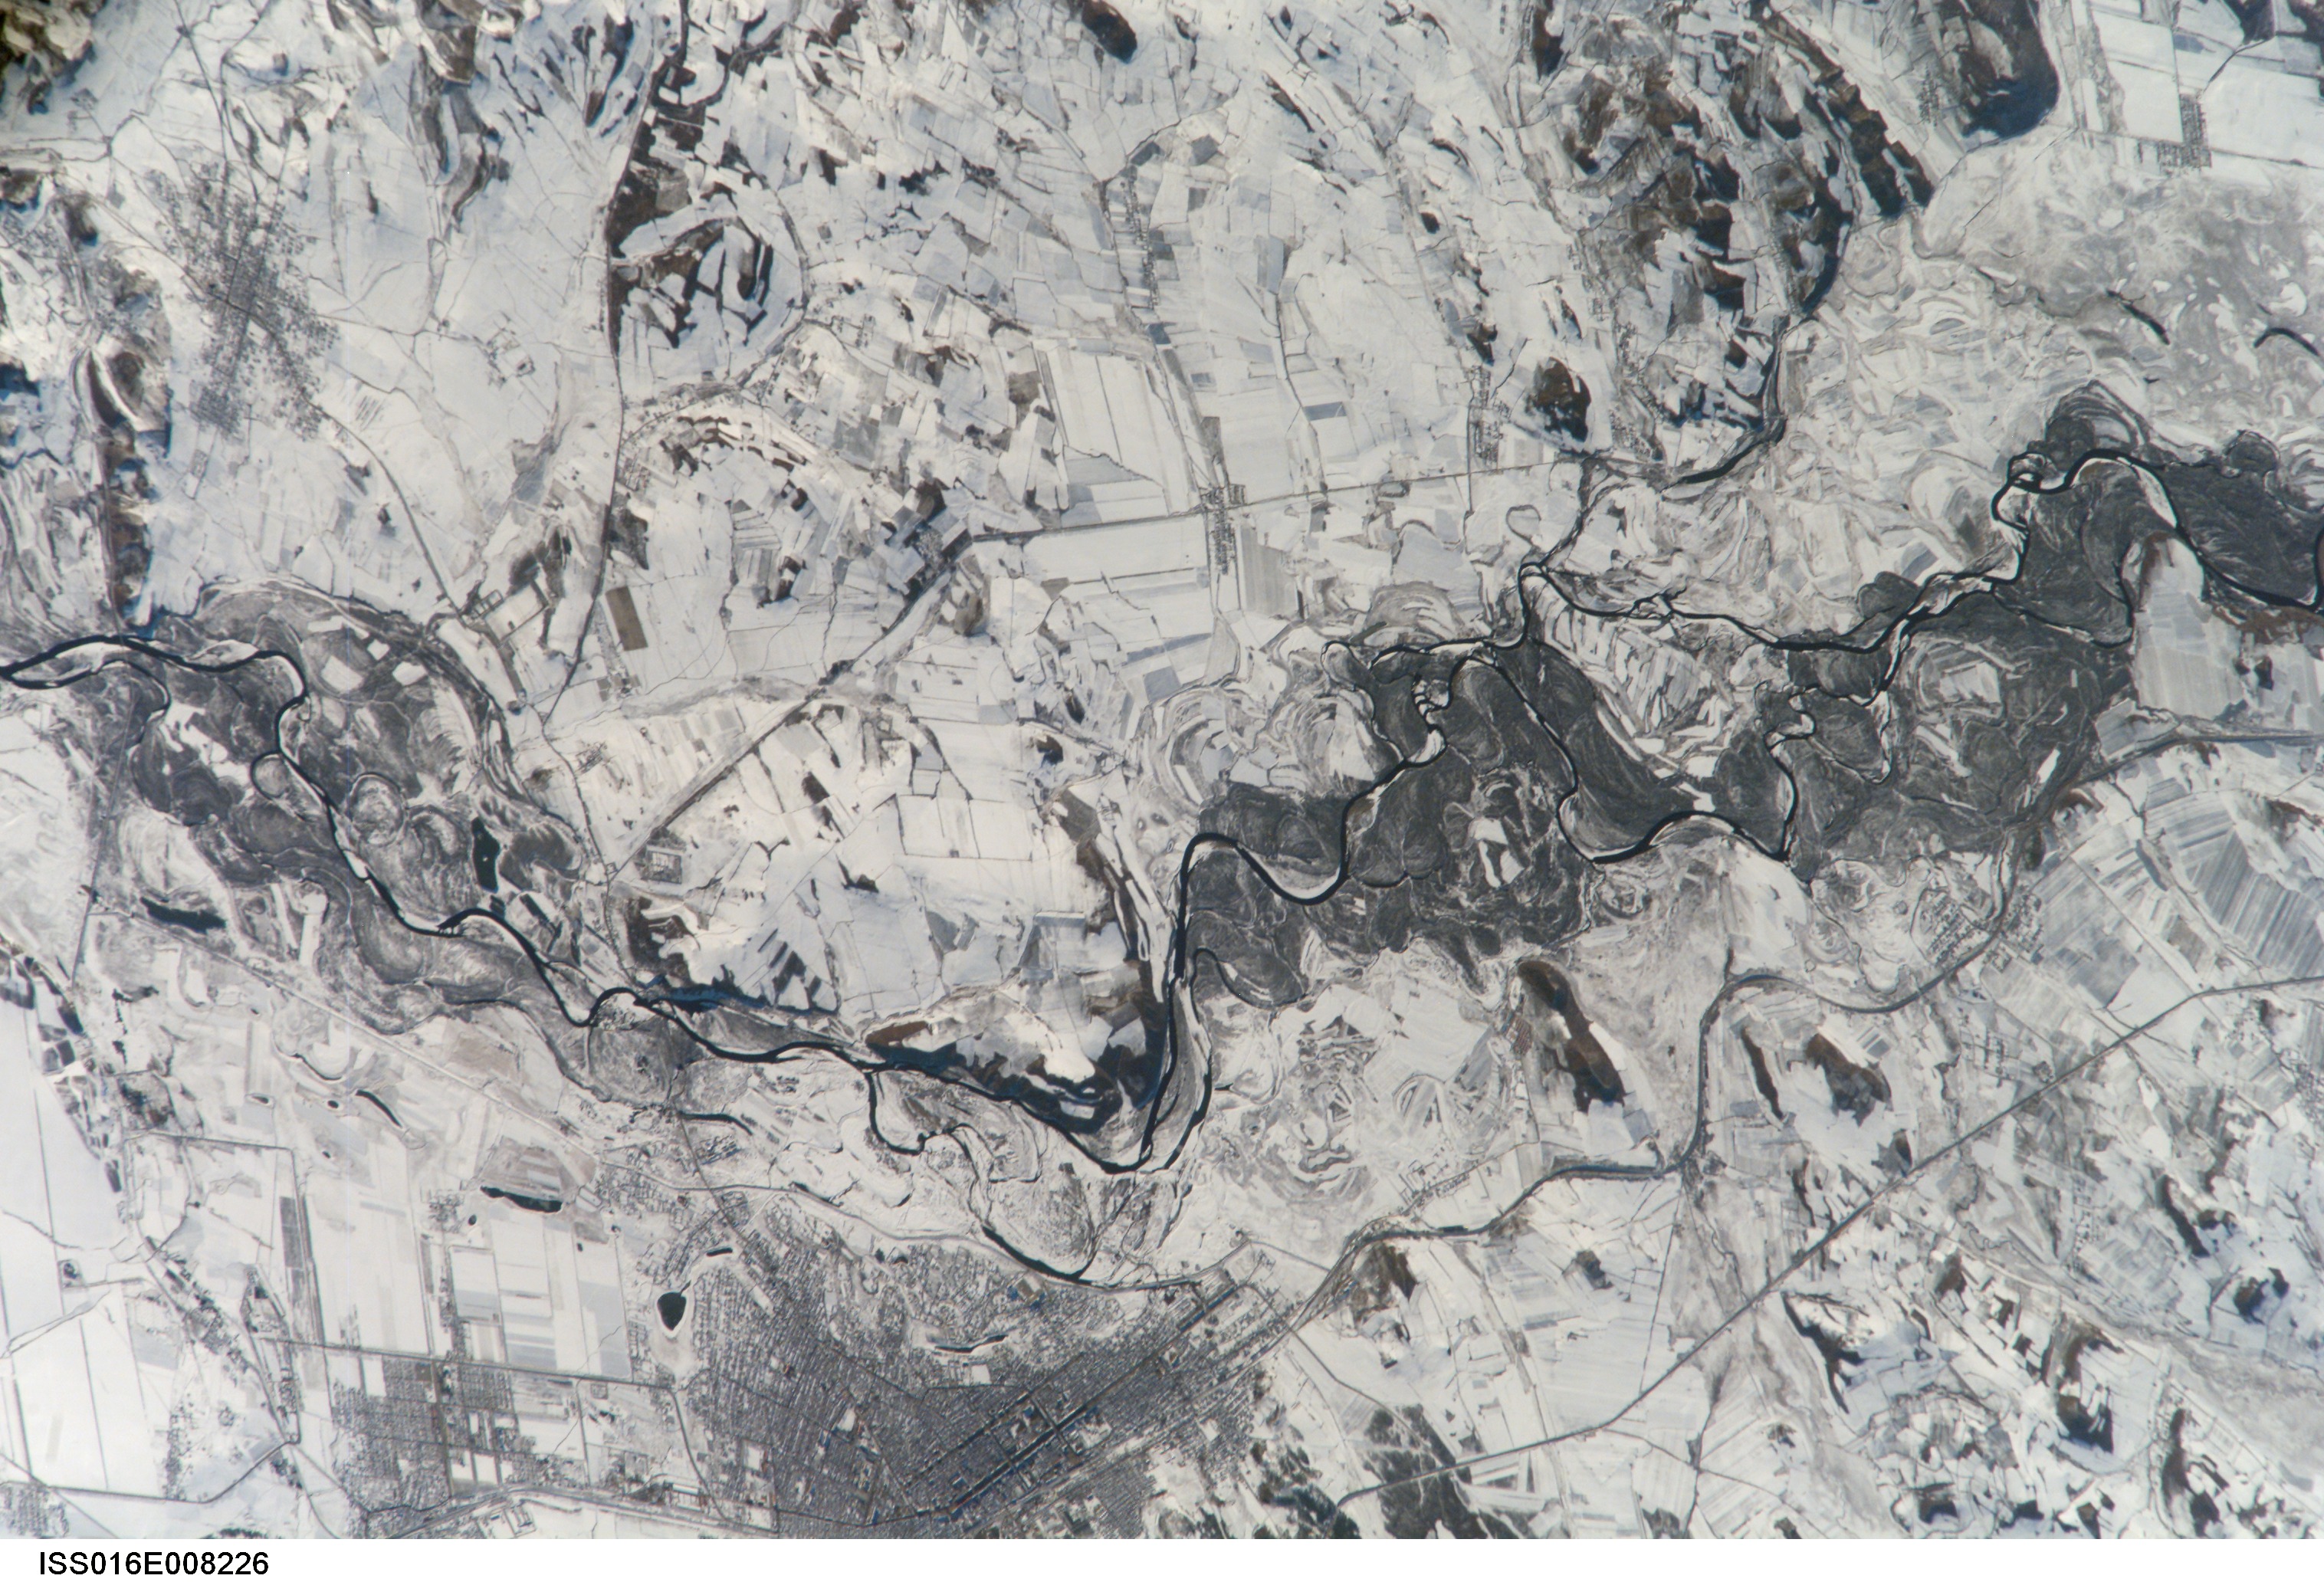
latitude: 49.7
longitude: 124.5
